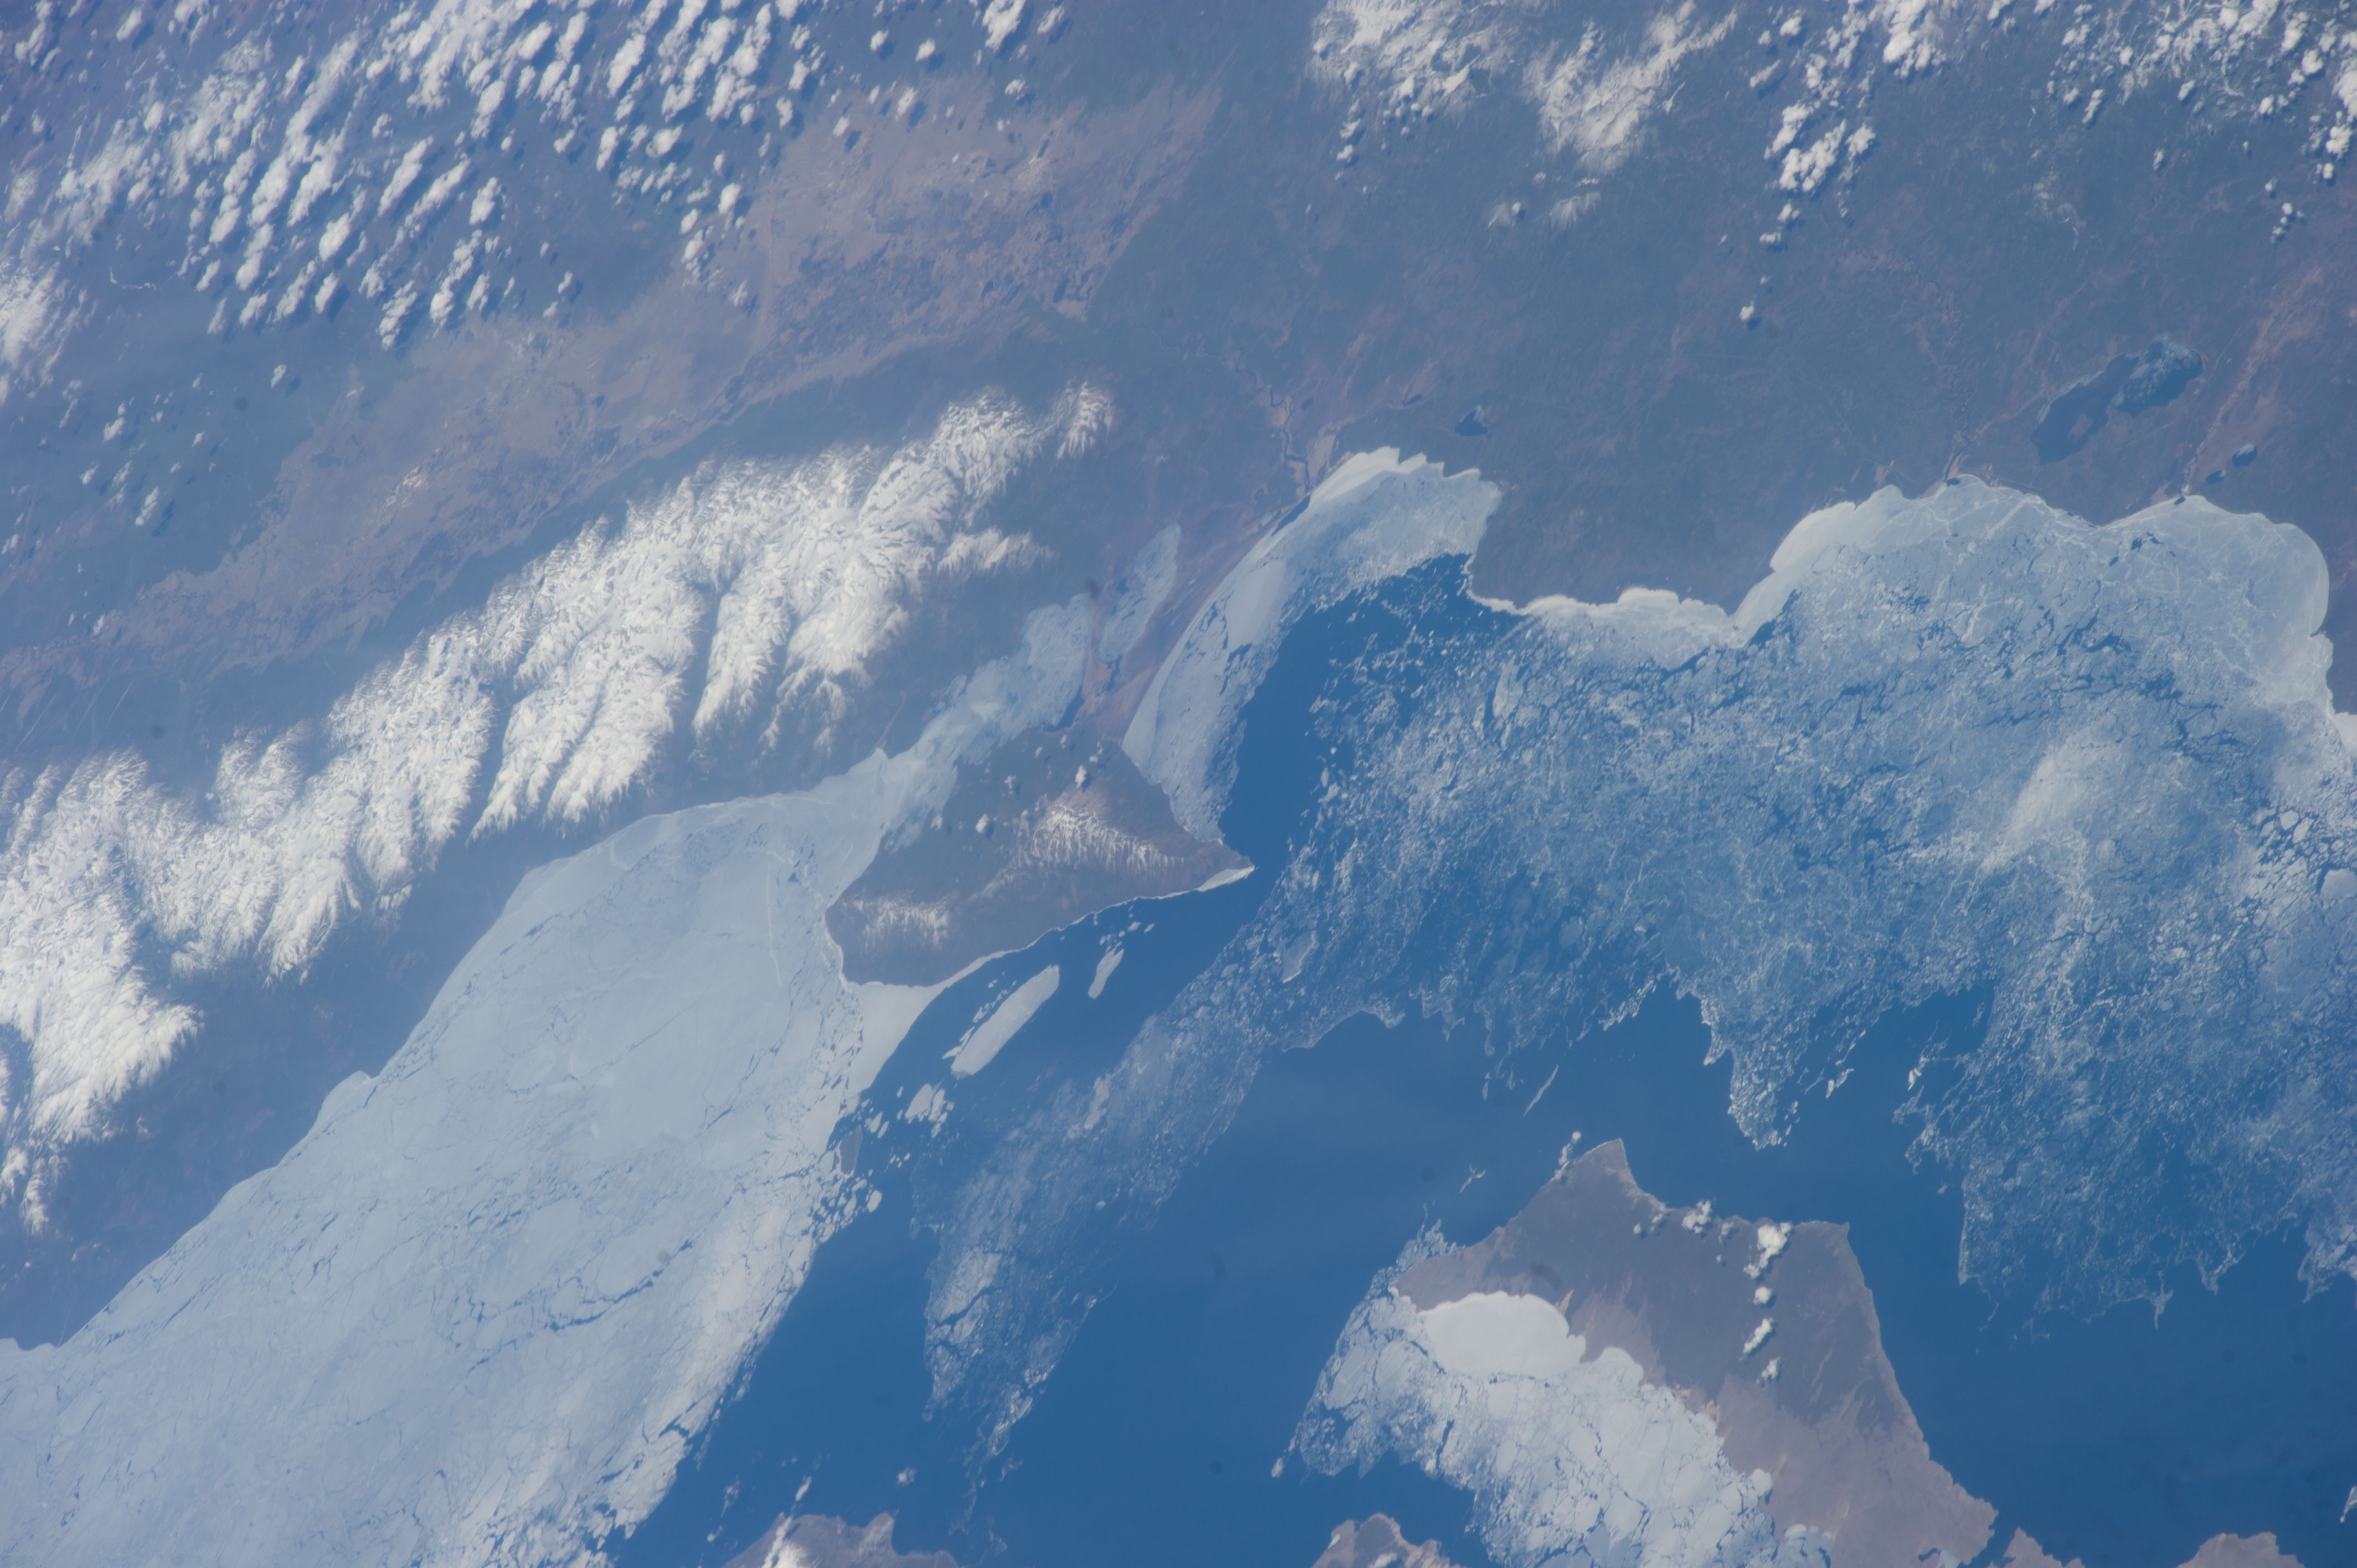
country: RUSSIAN_FEDERATION
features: LAKE BAIKAL, LAKE ARANGATUY, USHKAN ISLANDS
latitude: 53.5
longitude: 108.7
